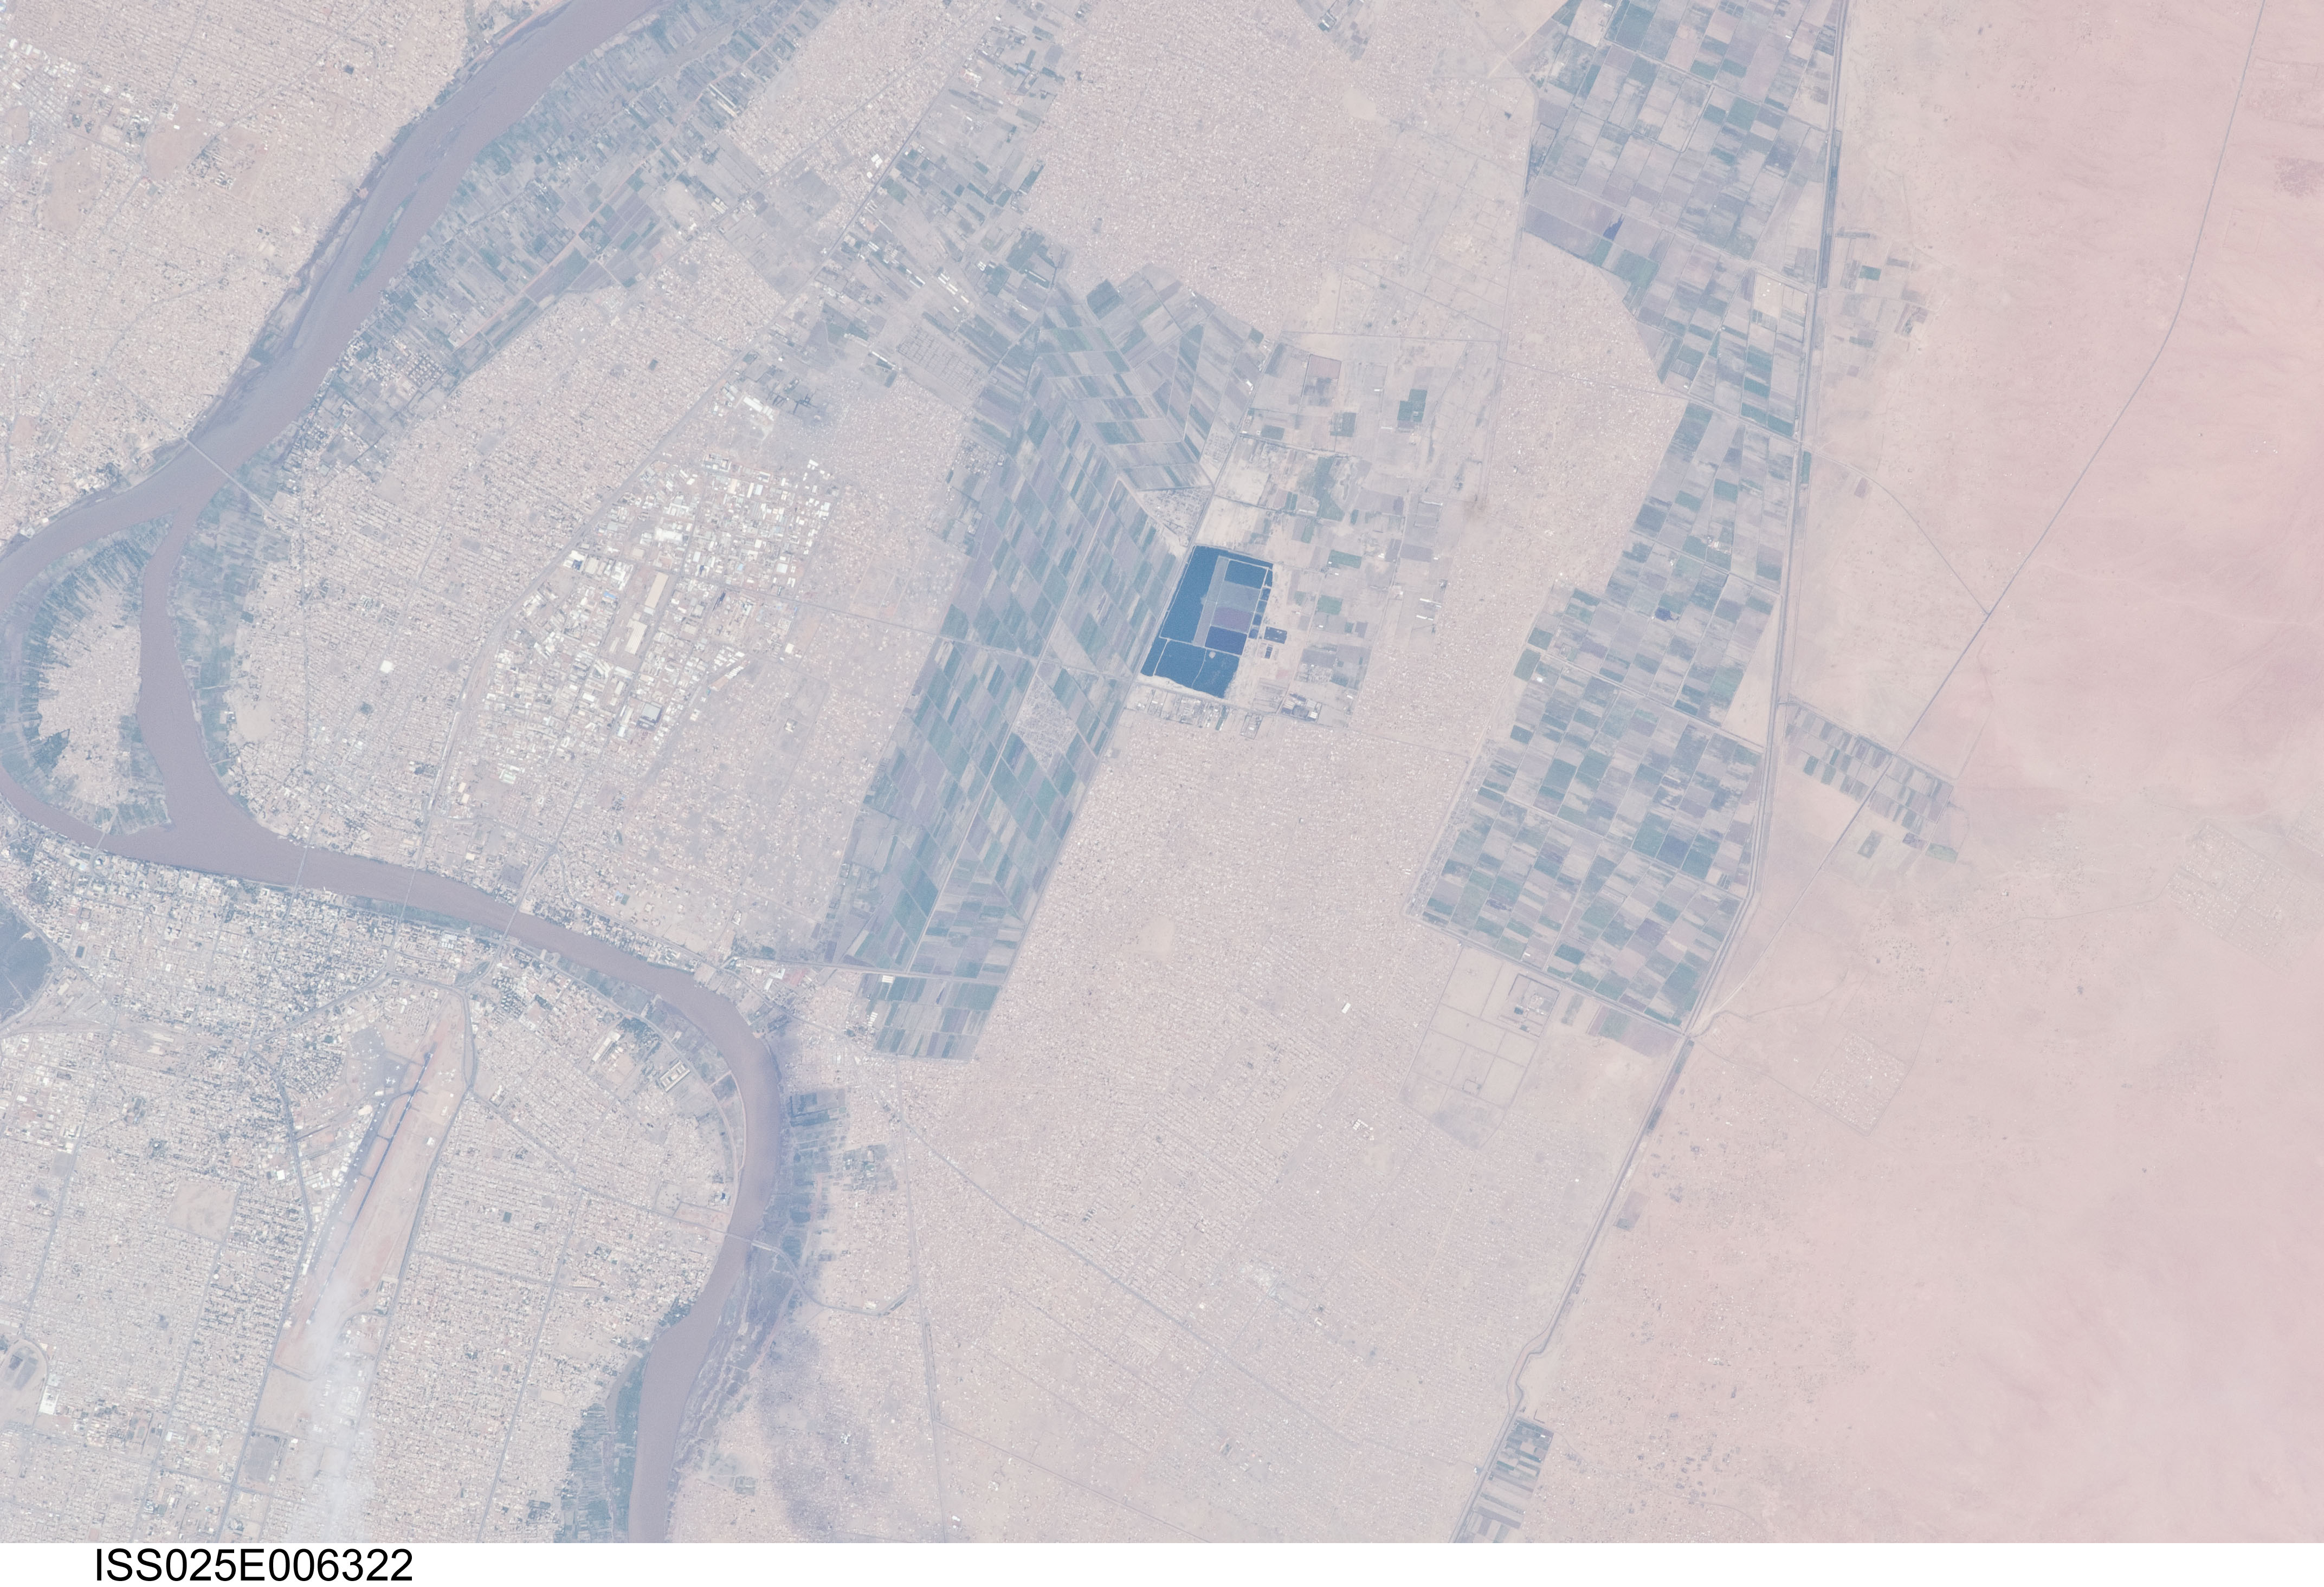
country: SUDAN
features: NILE R., N. KHARTOUM, AGR.
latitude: 15.6
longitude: 32.6
